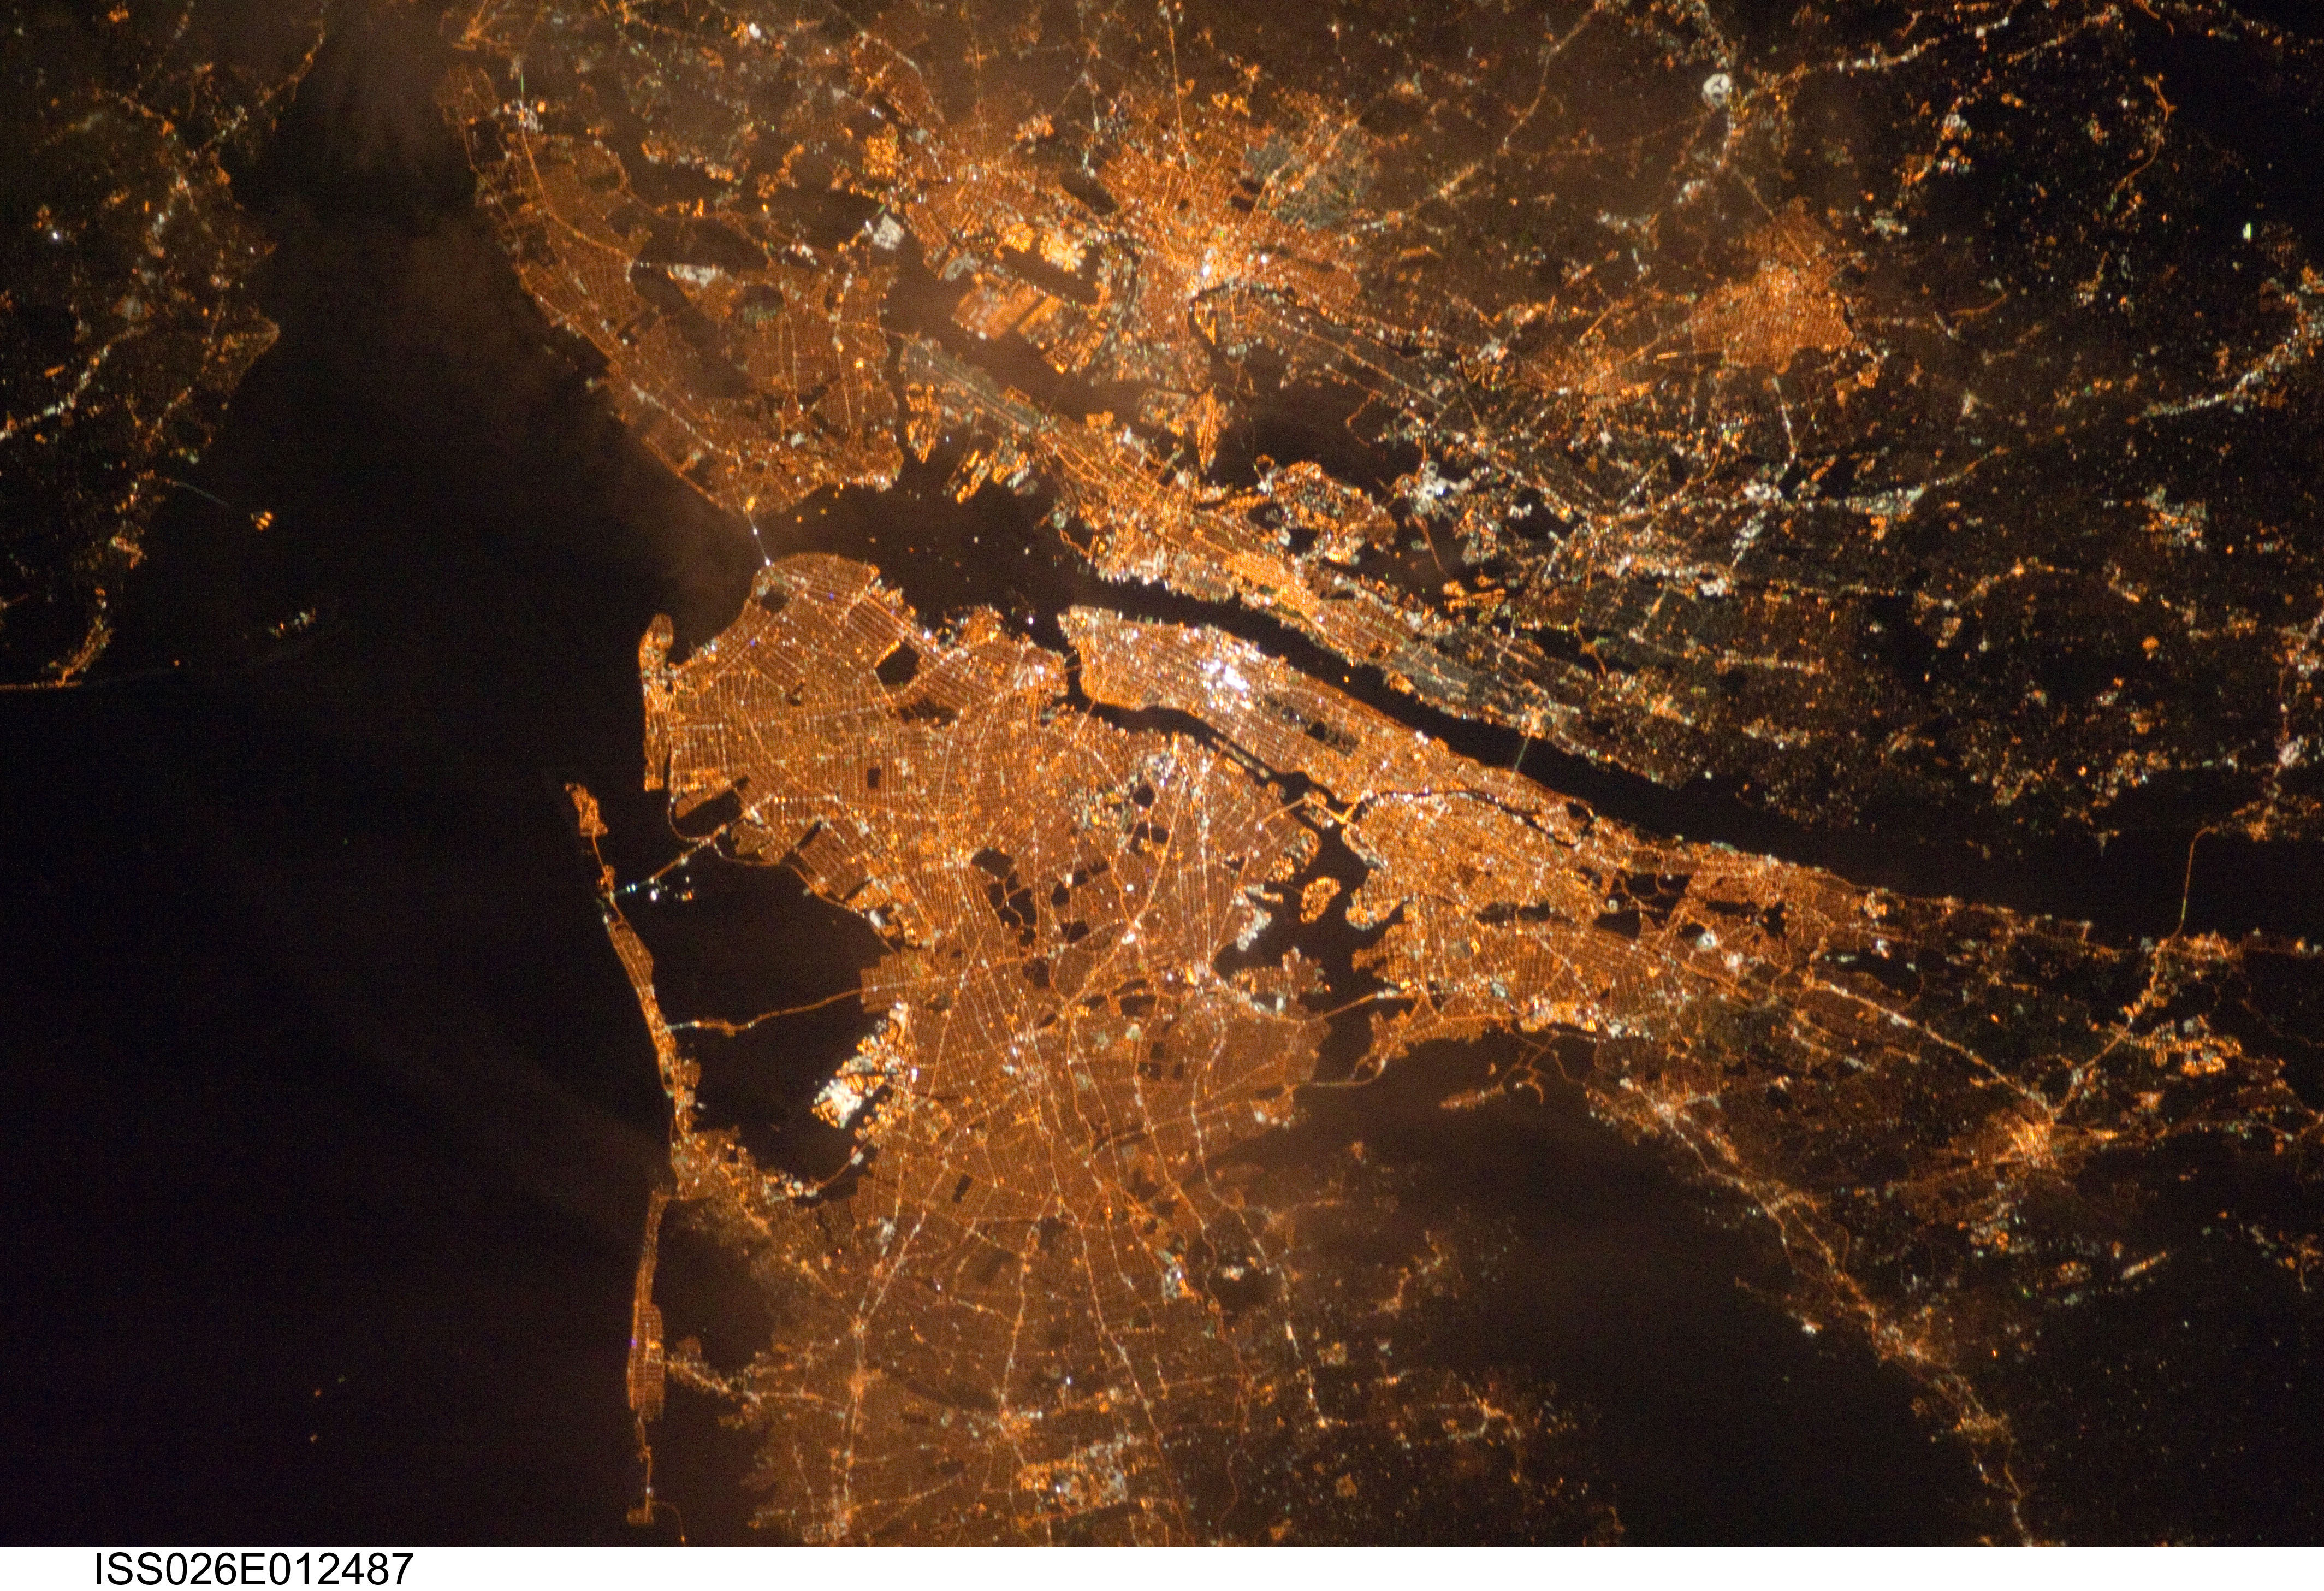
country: USA-NEW YORK
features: NEW YORK CITY, NEWARK AT NIGHT
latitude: 40.7
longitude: -73.9
